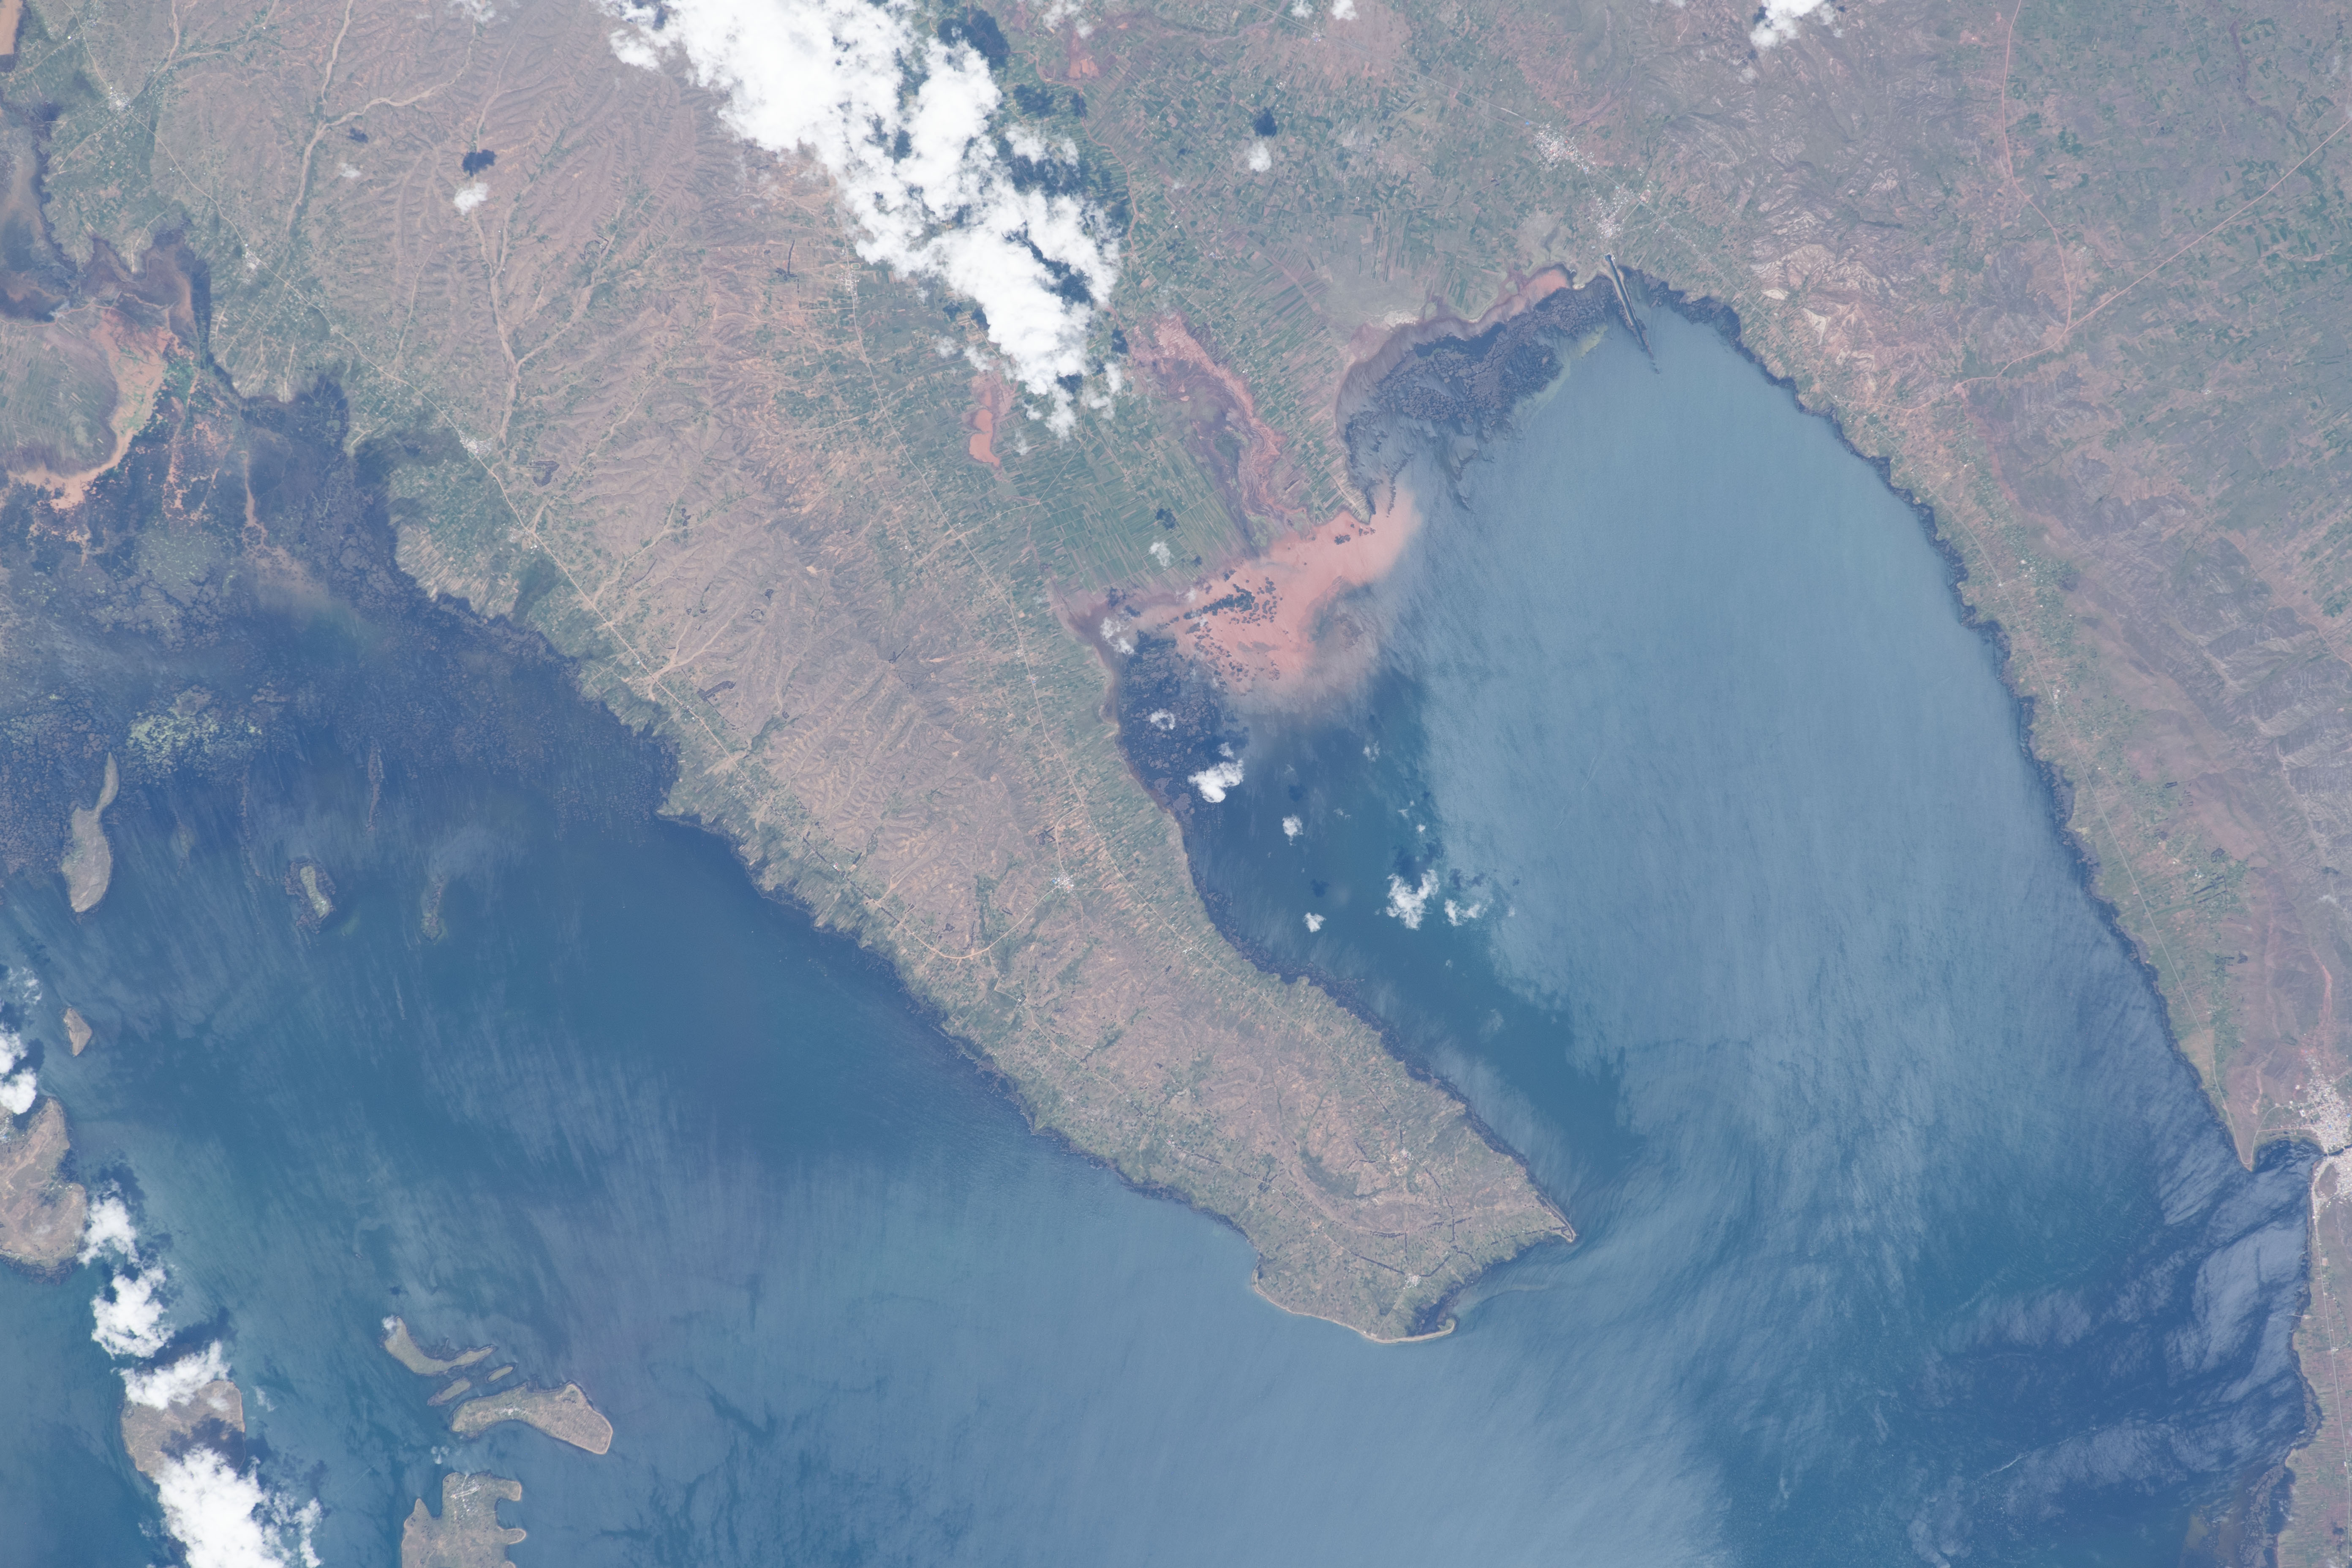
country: BOLIVIA
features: DESAGUADERO, LAKE TITICACA
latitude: -16.5
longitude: -68.9
